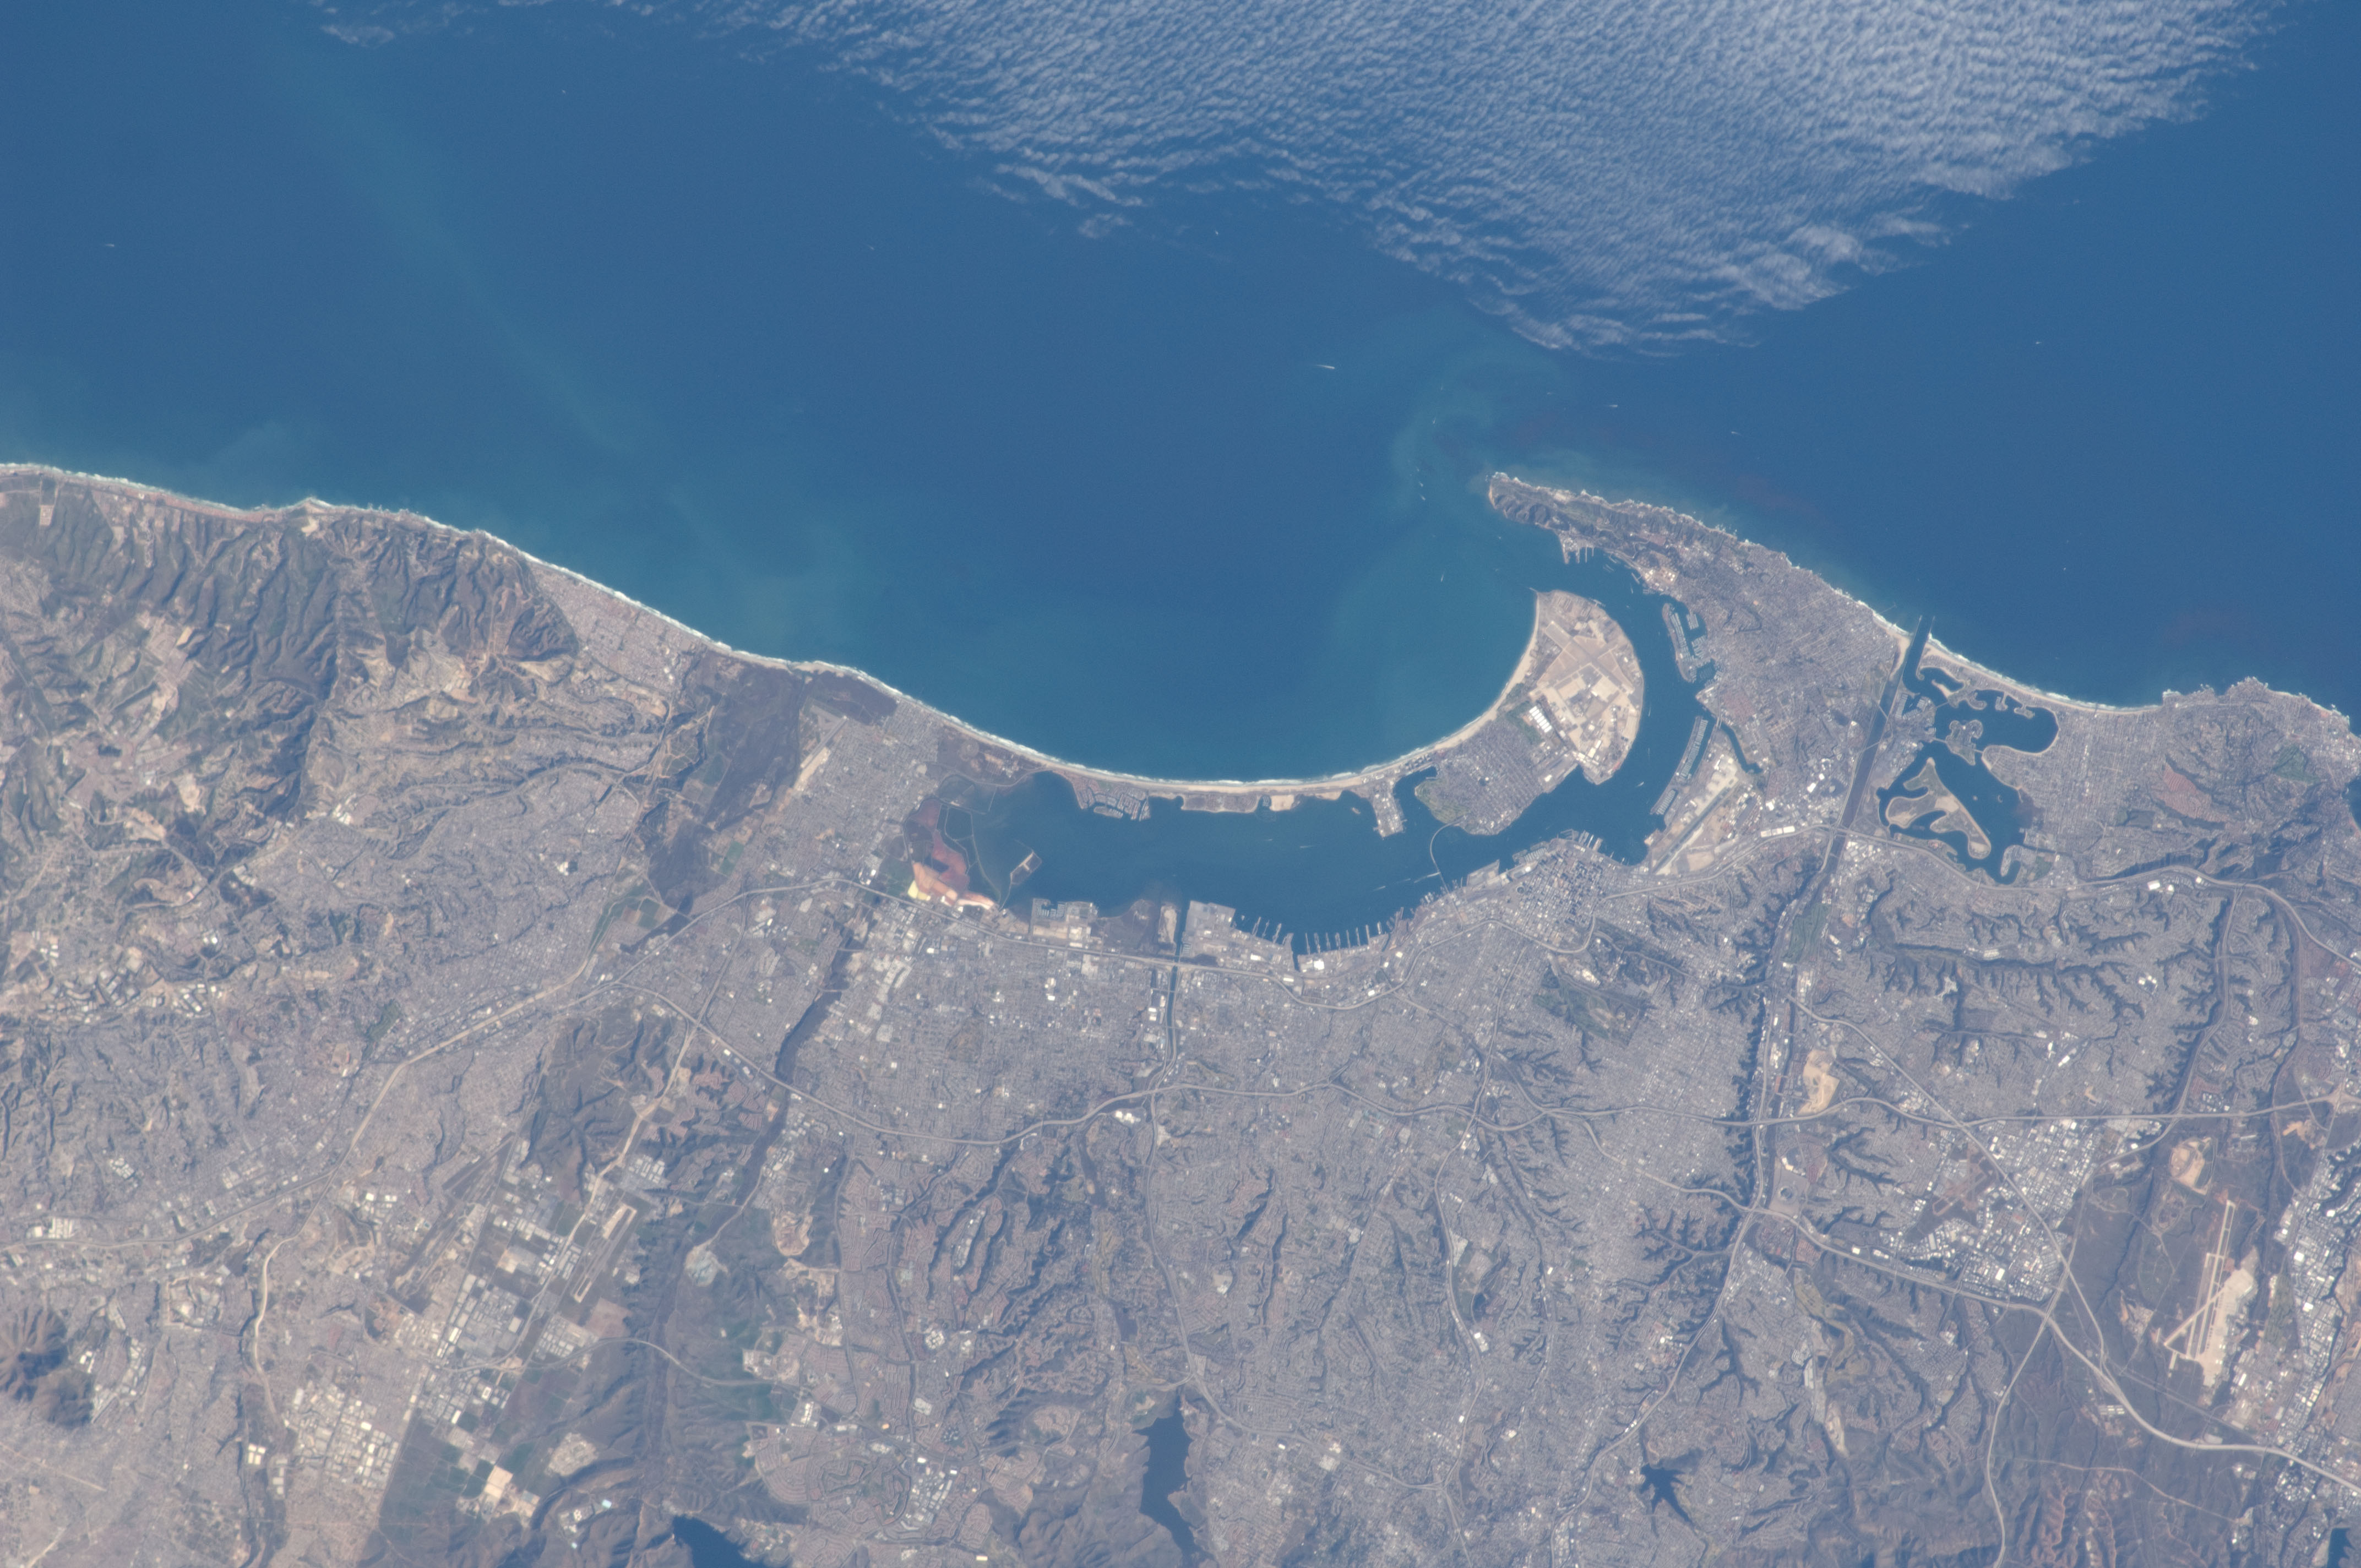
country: USA-CALIFORNIA
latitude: 32.7
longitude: -117.1
